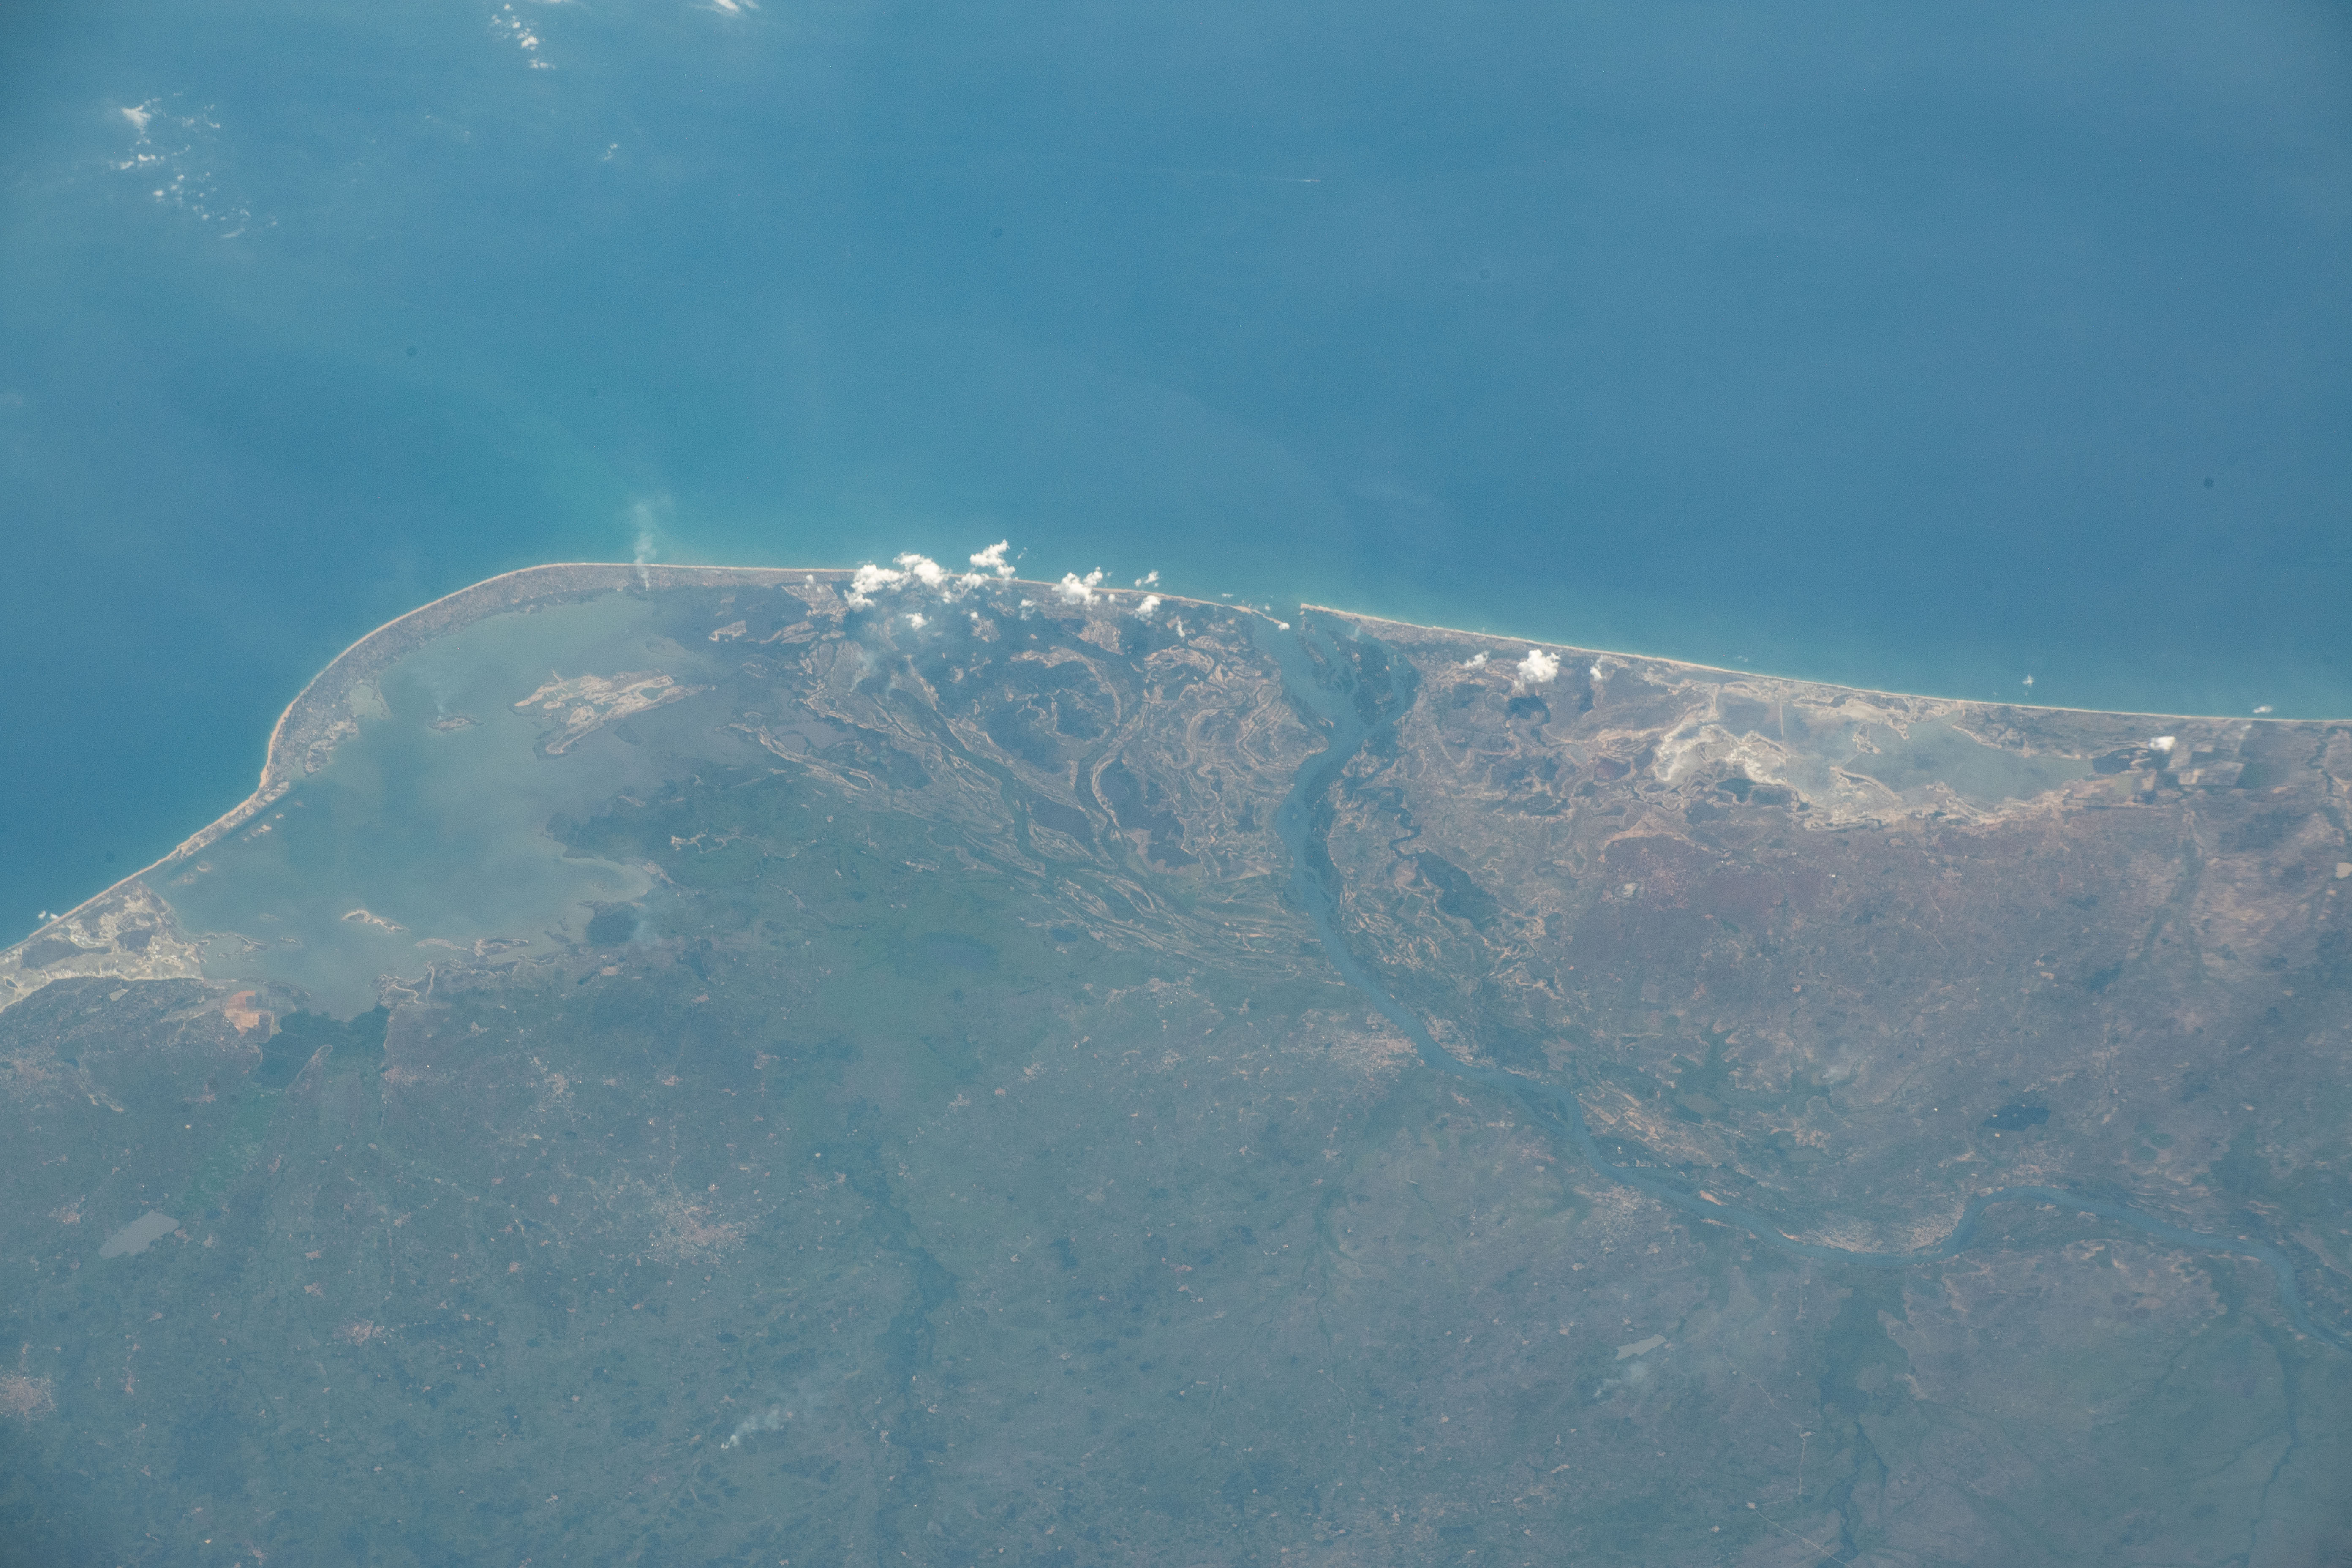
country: GHANA
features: VOLTA, KETA LAGOON
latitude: 5.9
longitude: 0.7
